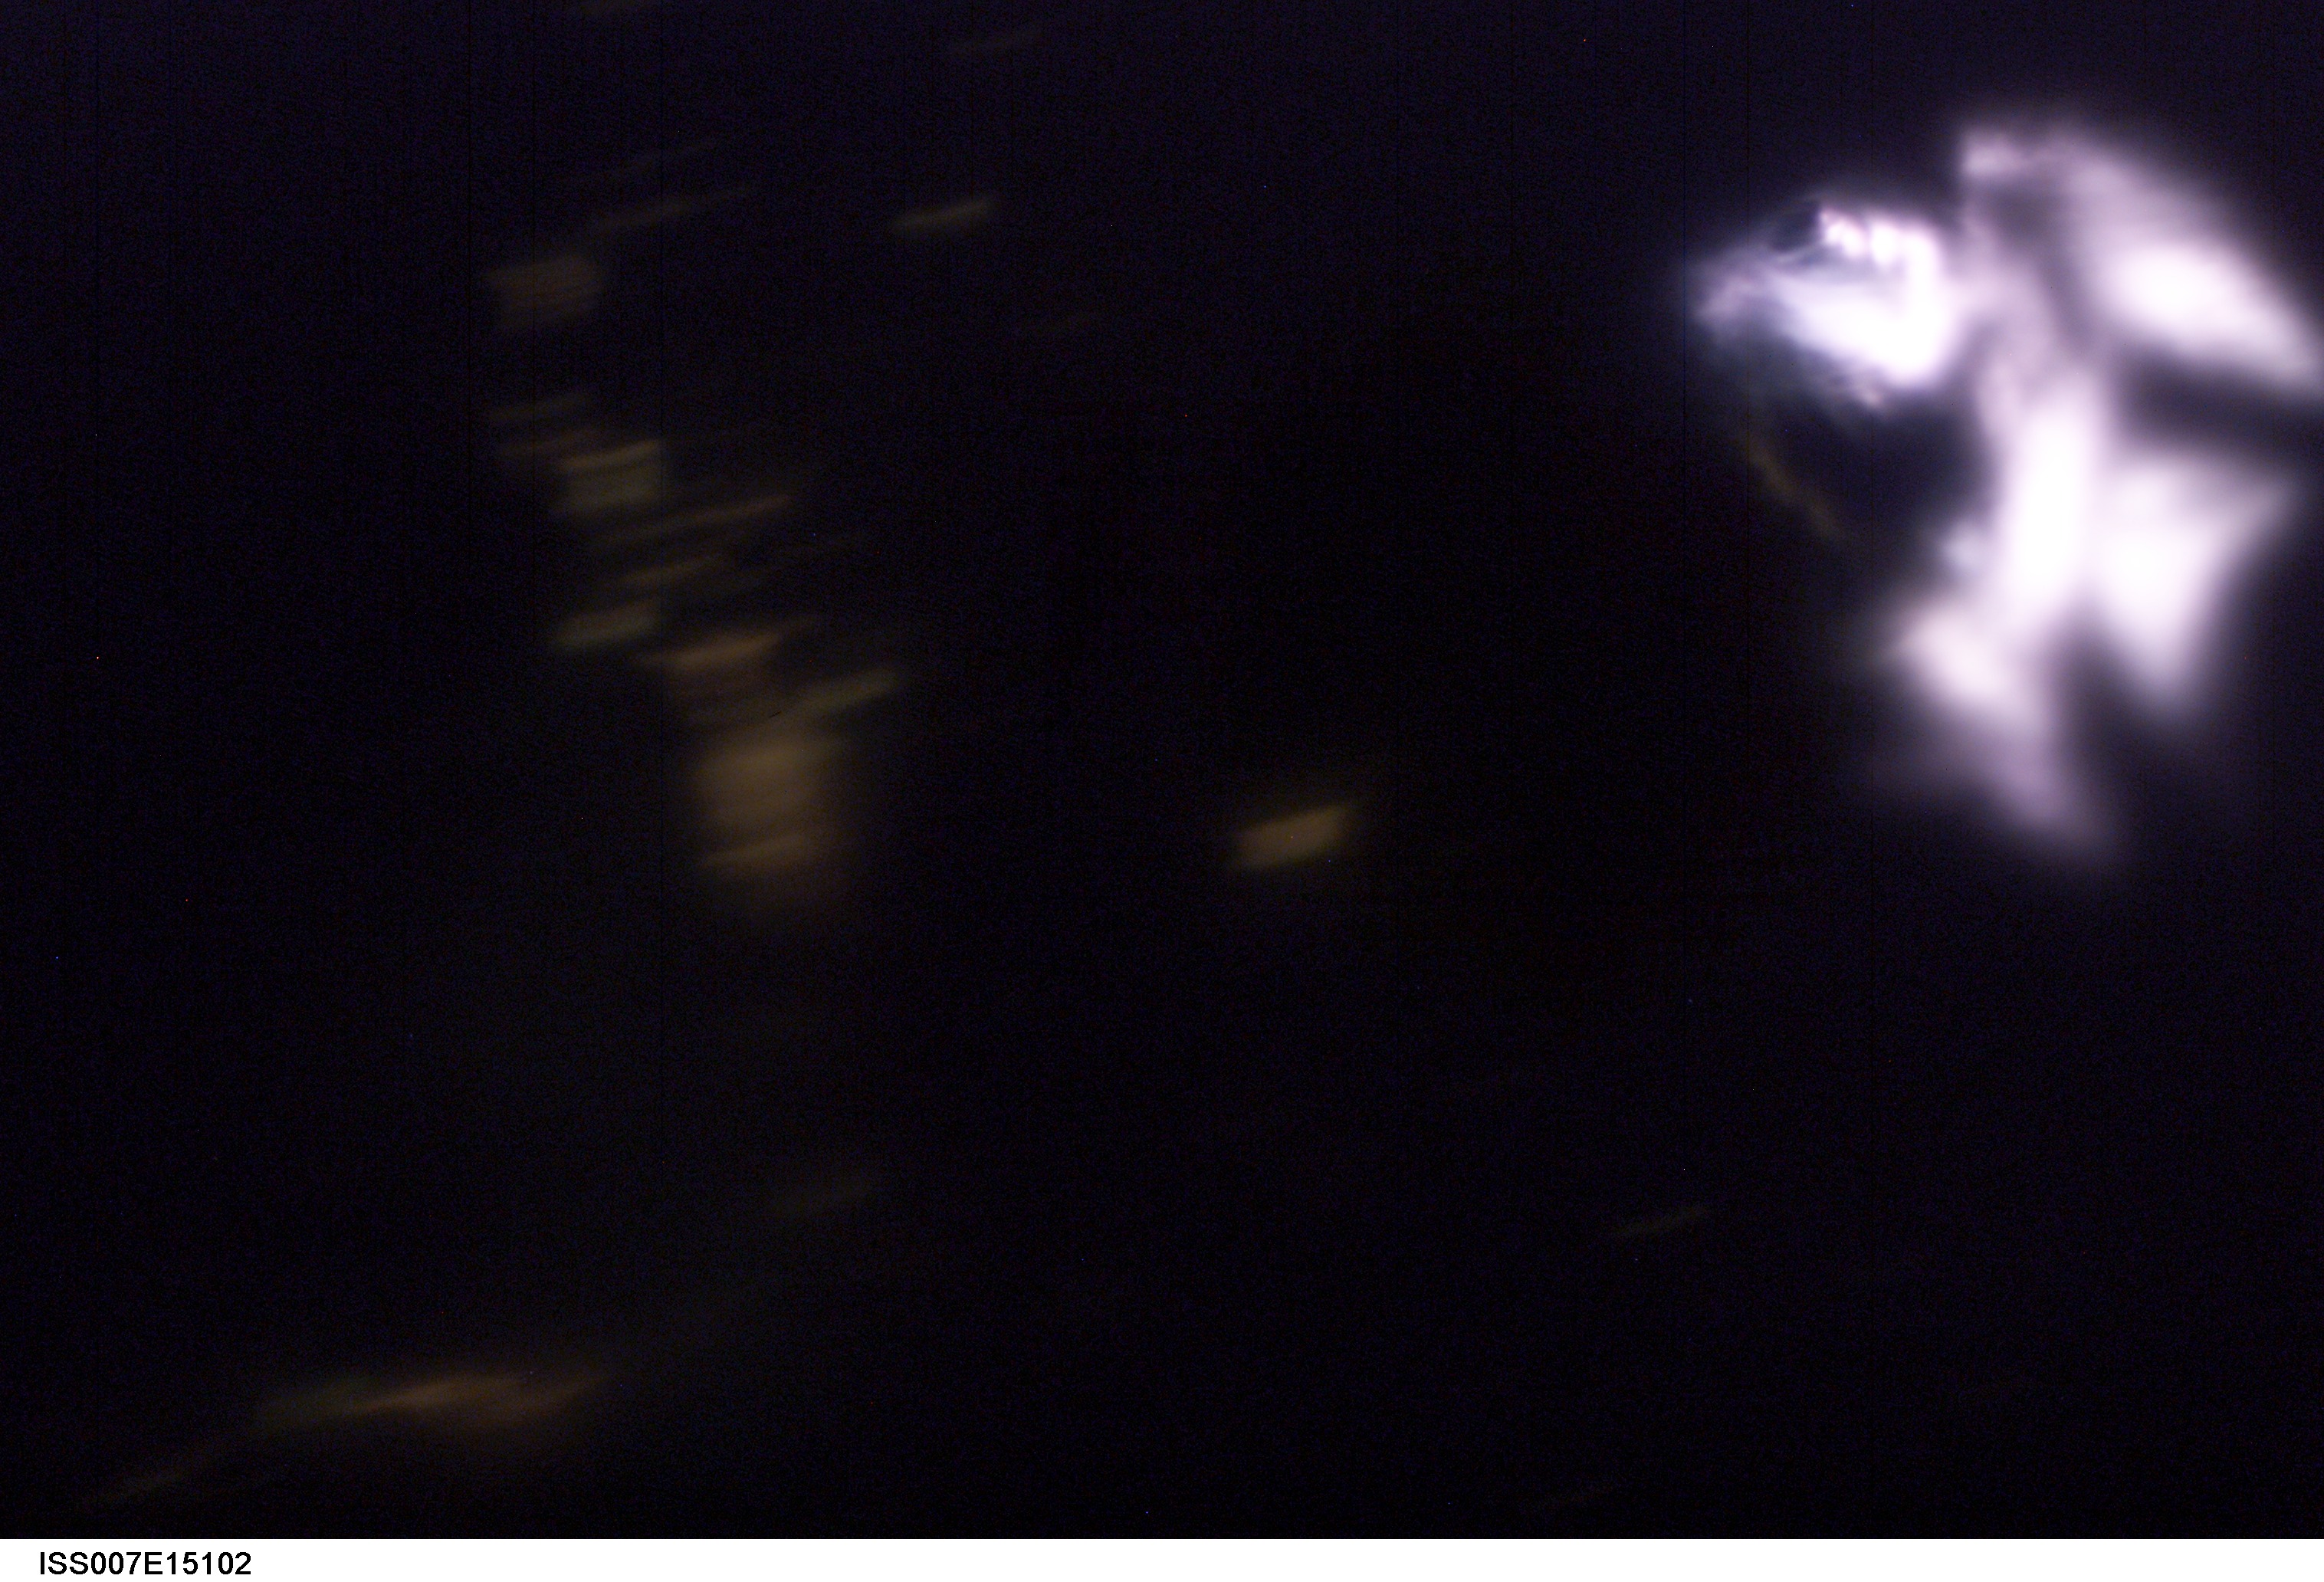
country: TUNISIA
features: LIGHTNING FLASH AT NIGHT, CLOUDS
